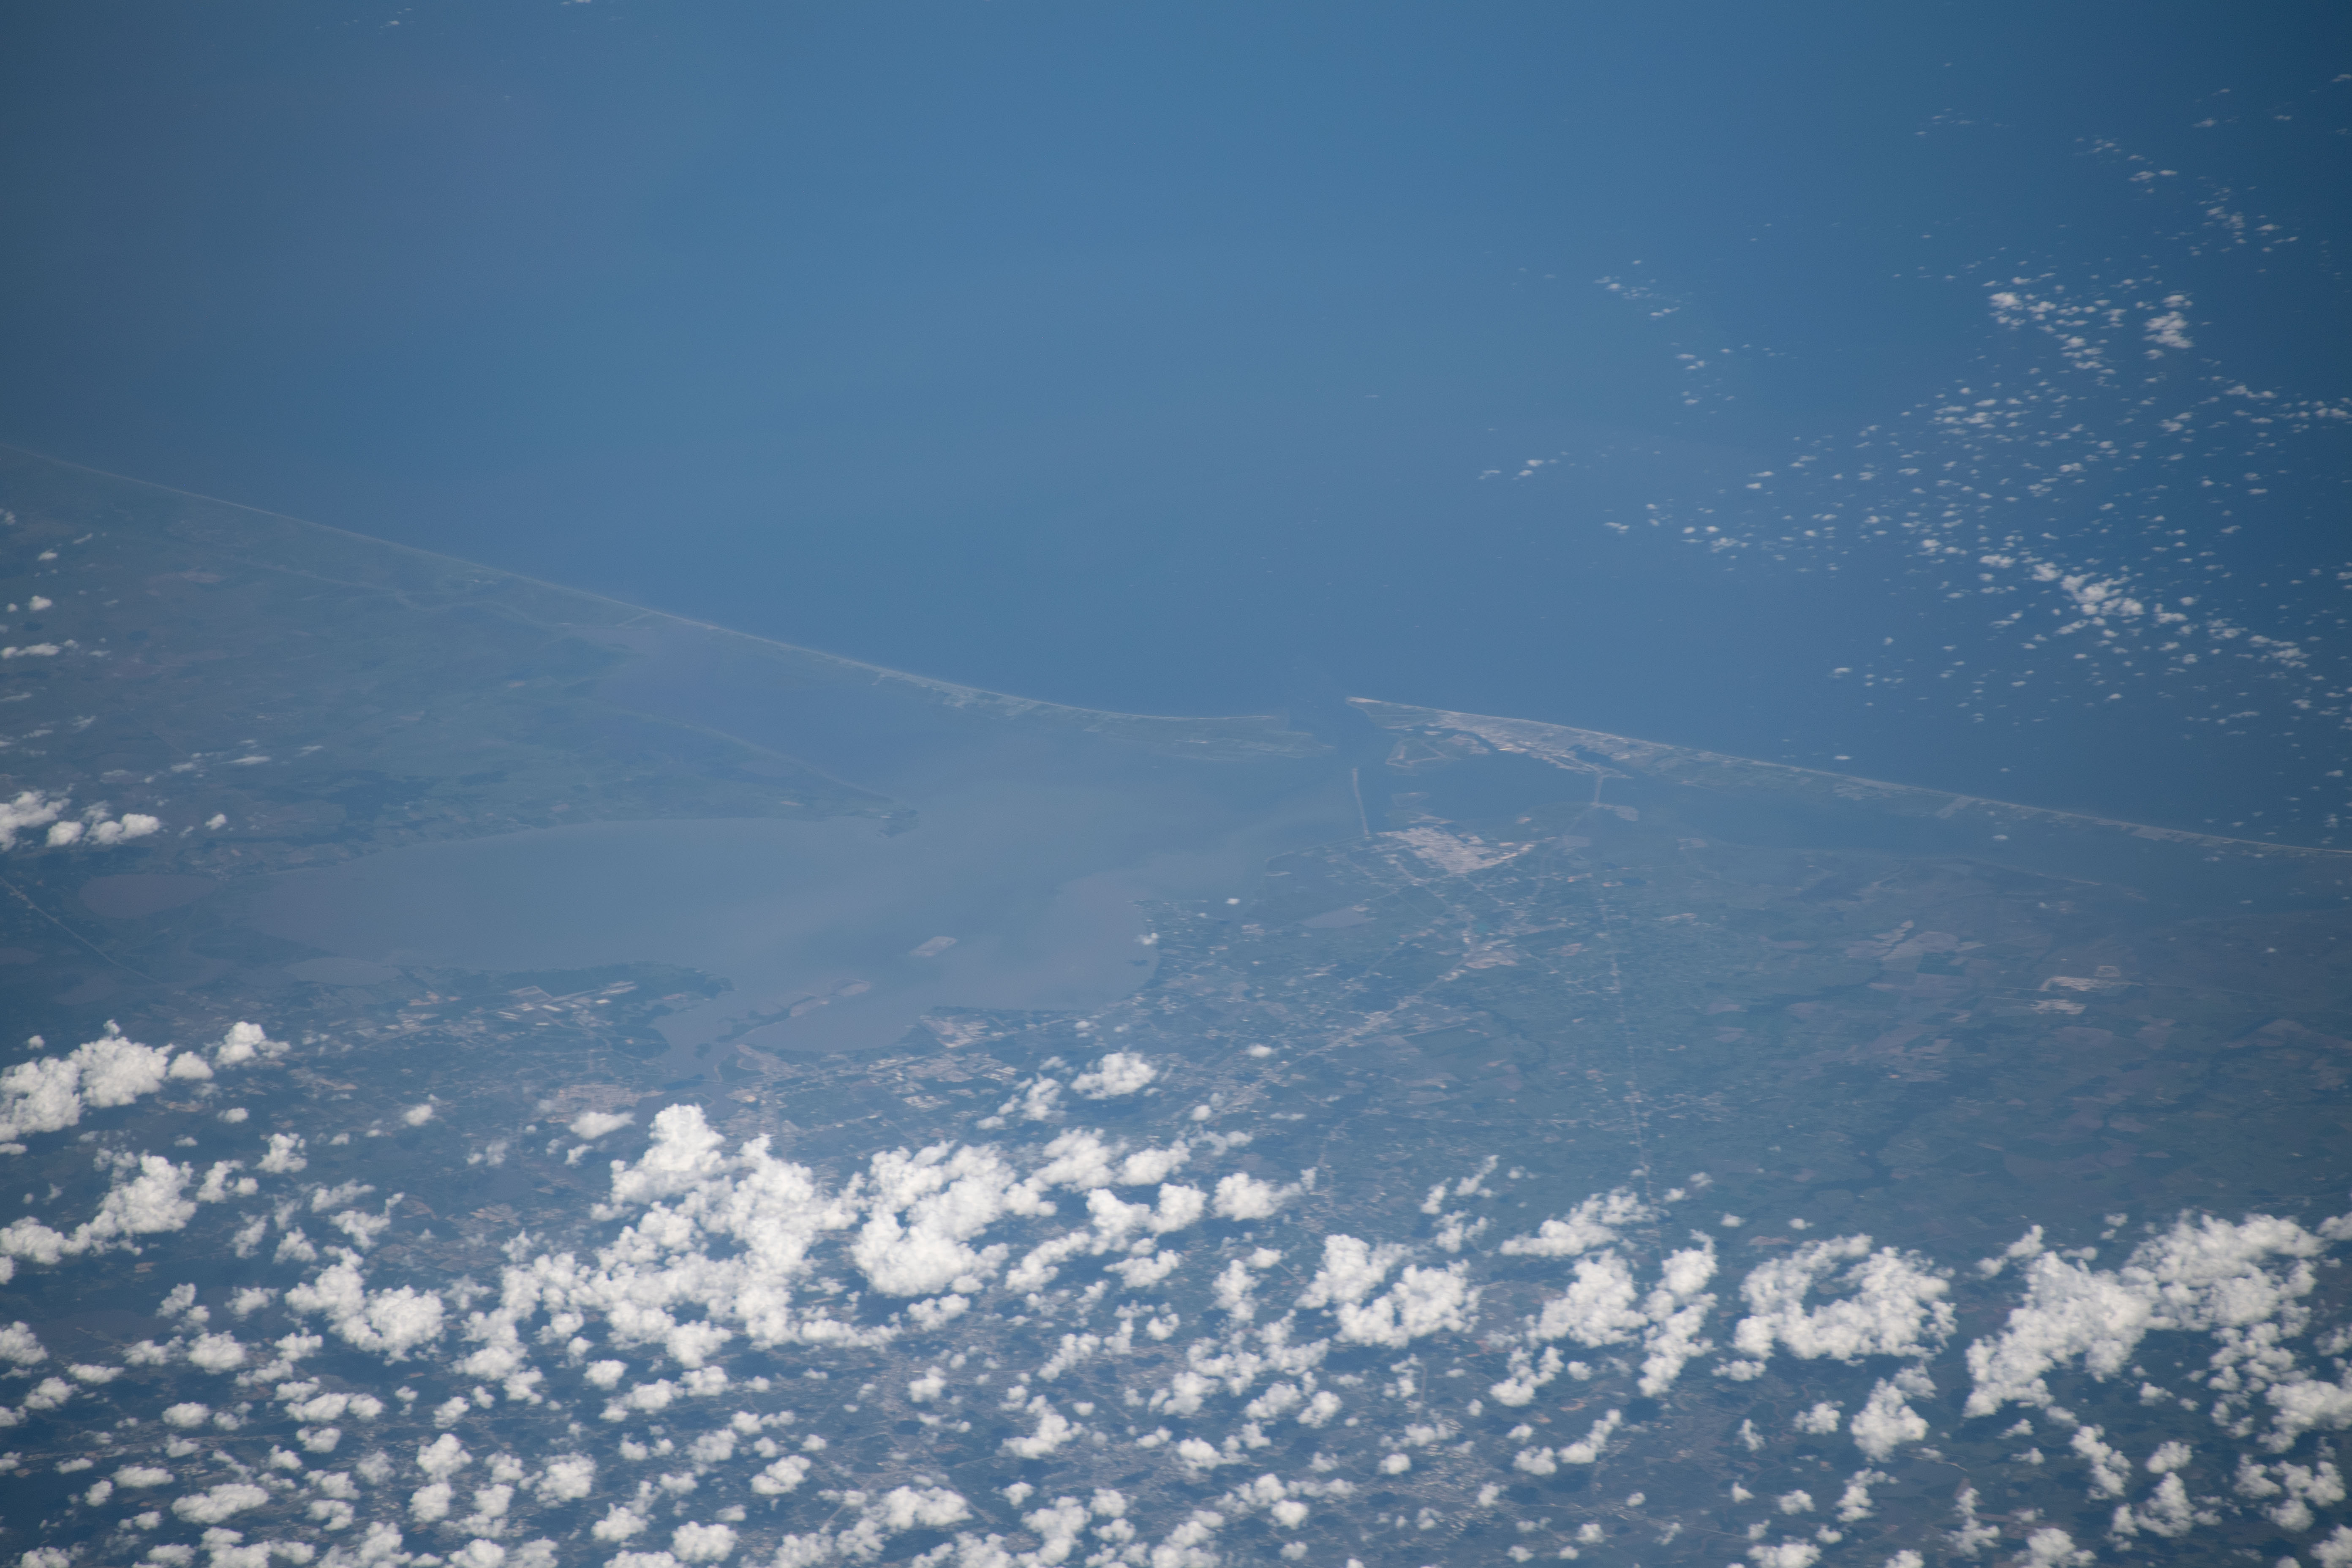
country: USA-TEXAS
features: LA MARQUE, GALVESTON BAY, HEALD BANK
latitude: 29.4
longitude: -94.8
